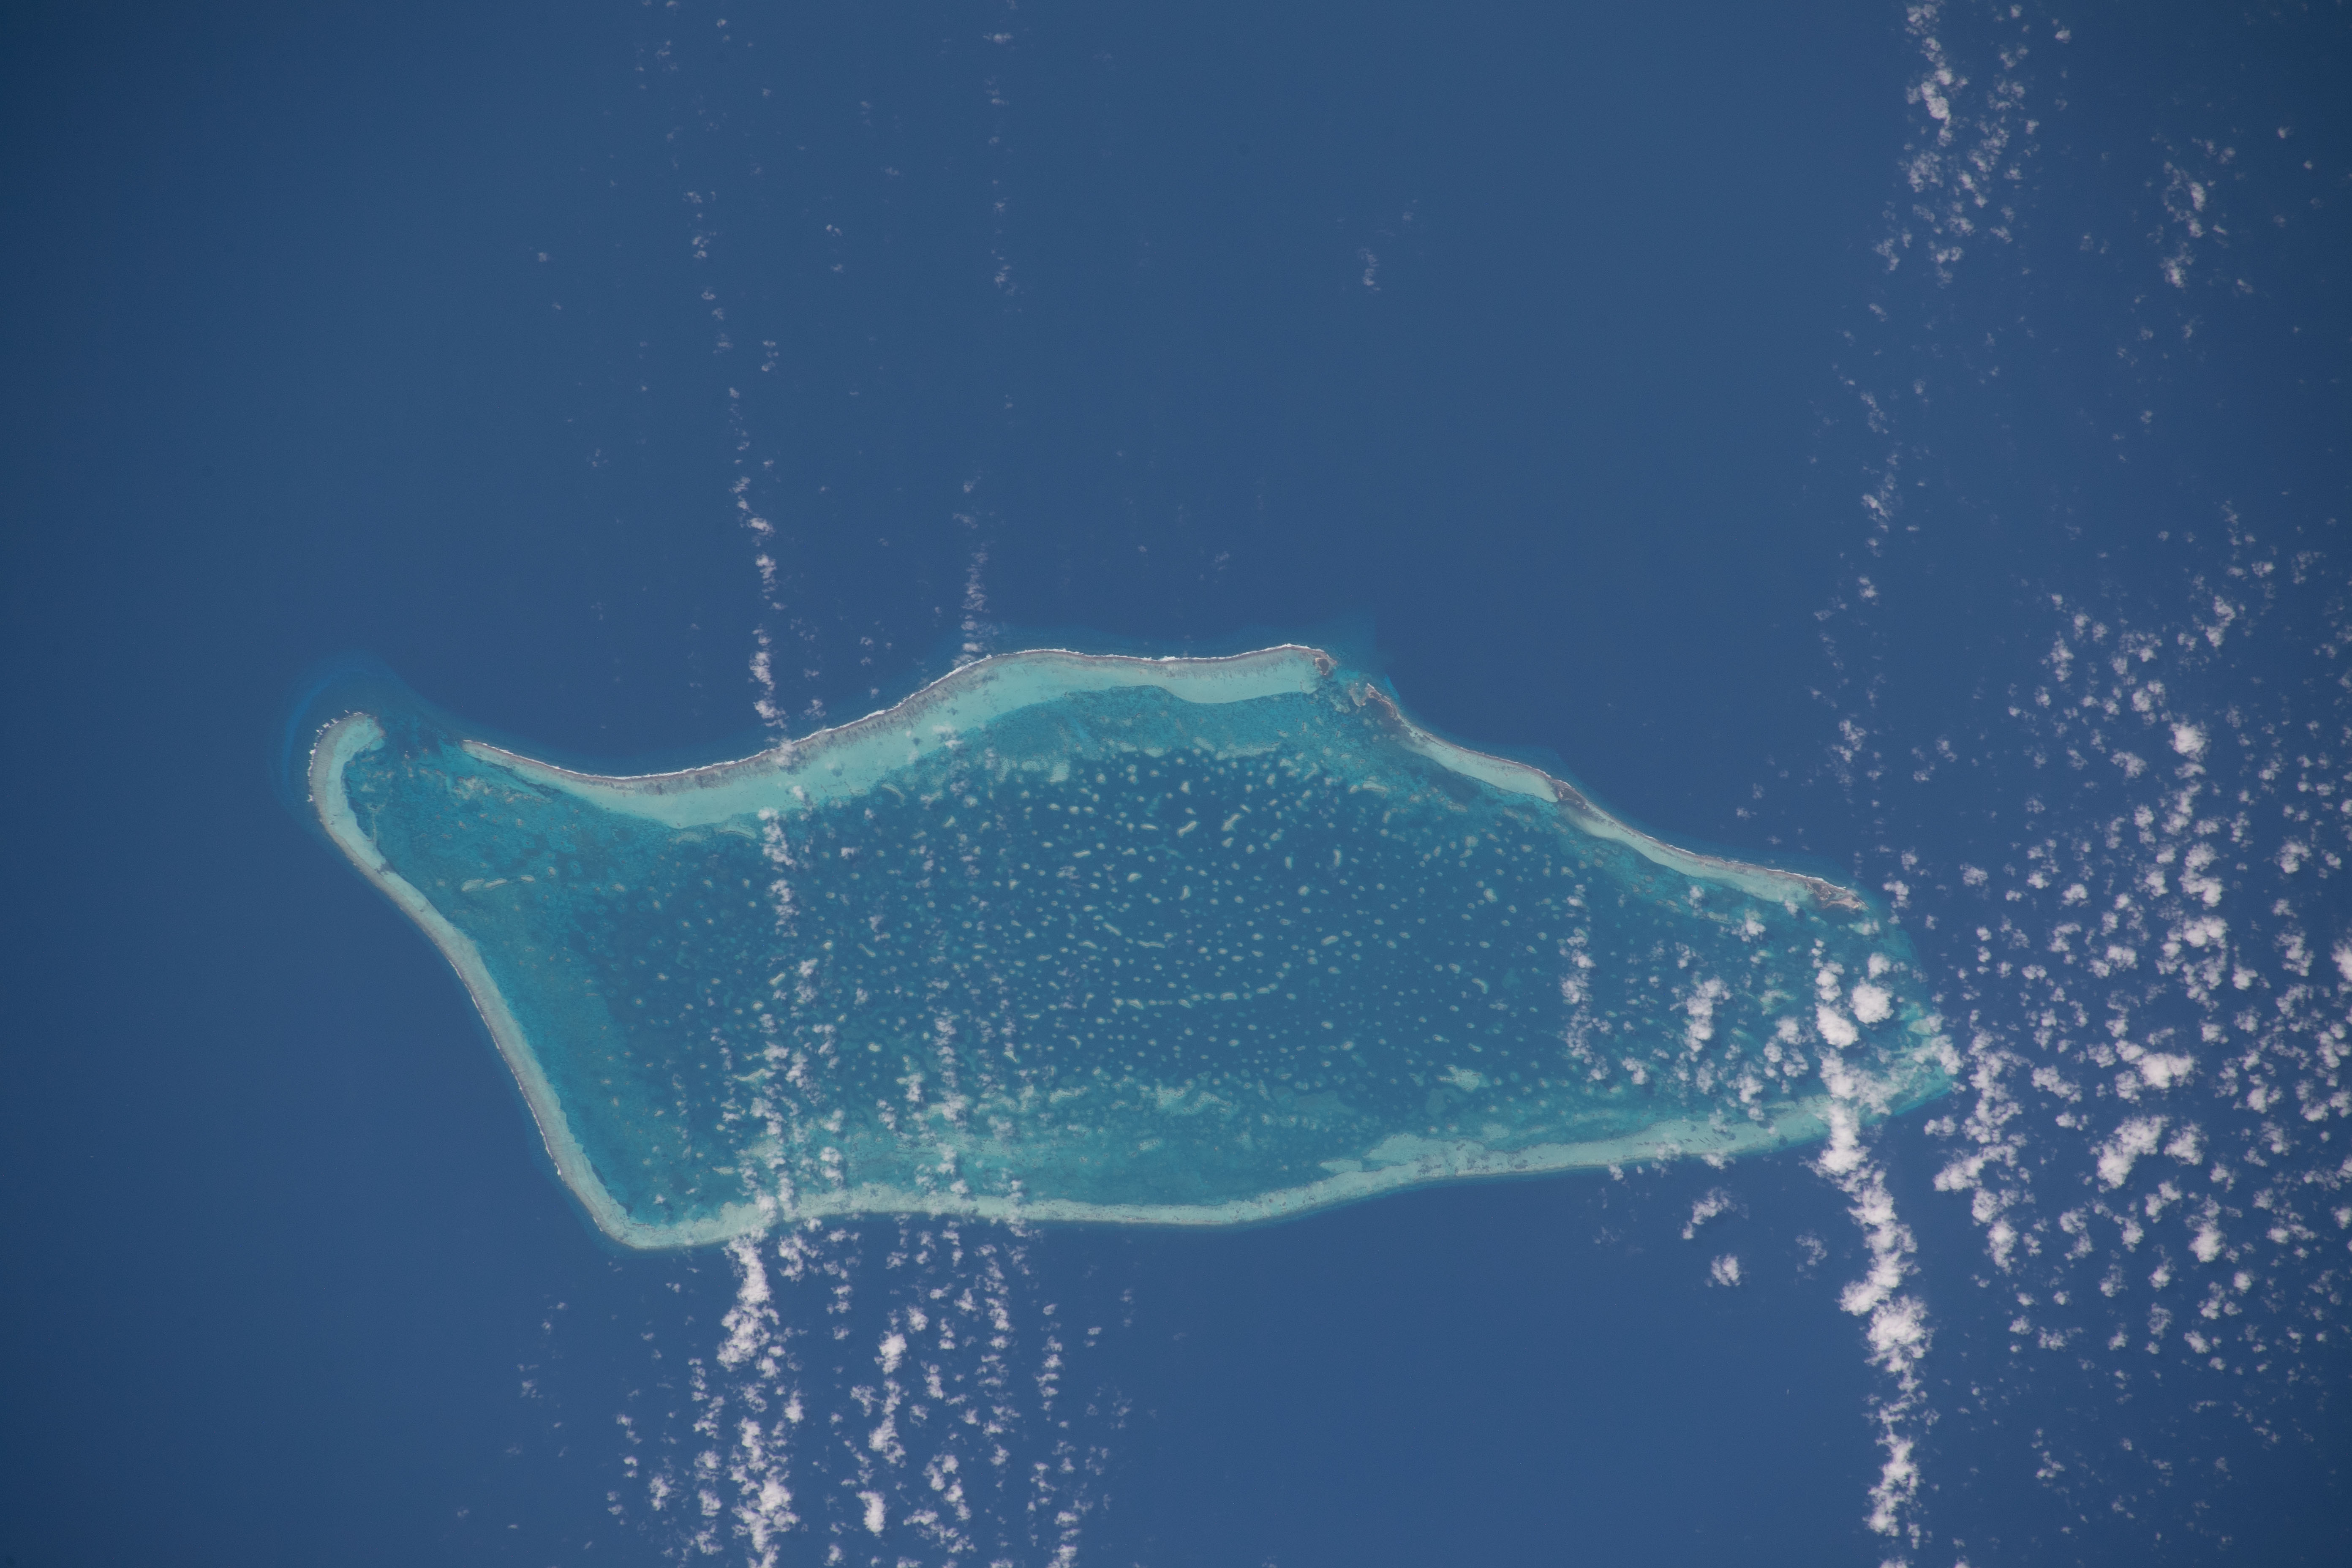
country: BELIZE
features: ATOLL, CARIBBEAN SEA
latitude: 16.8
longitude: -87.8
